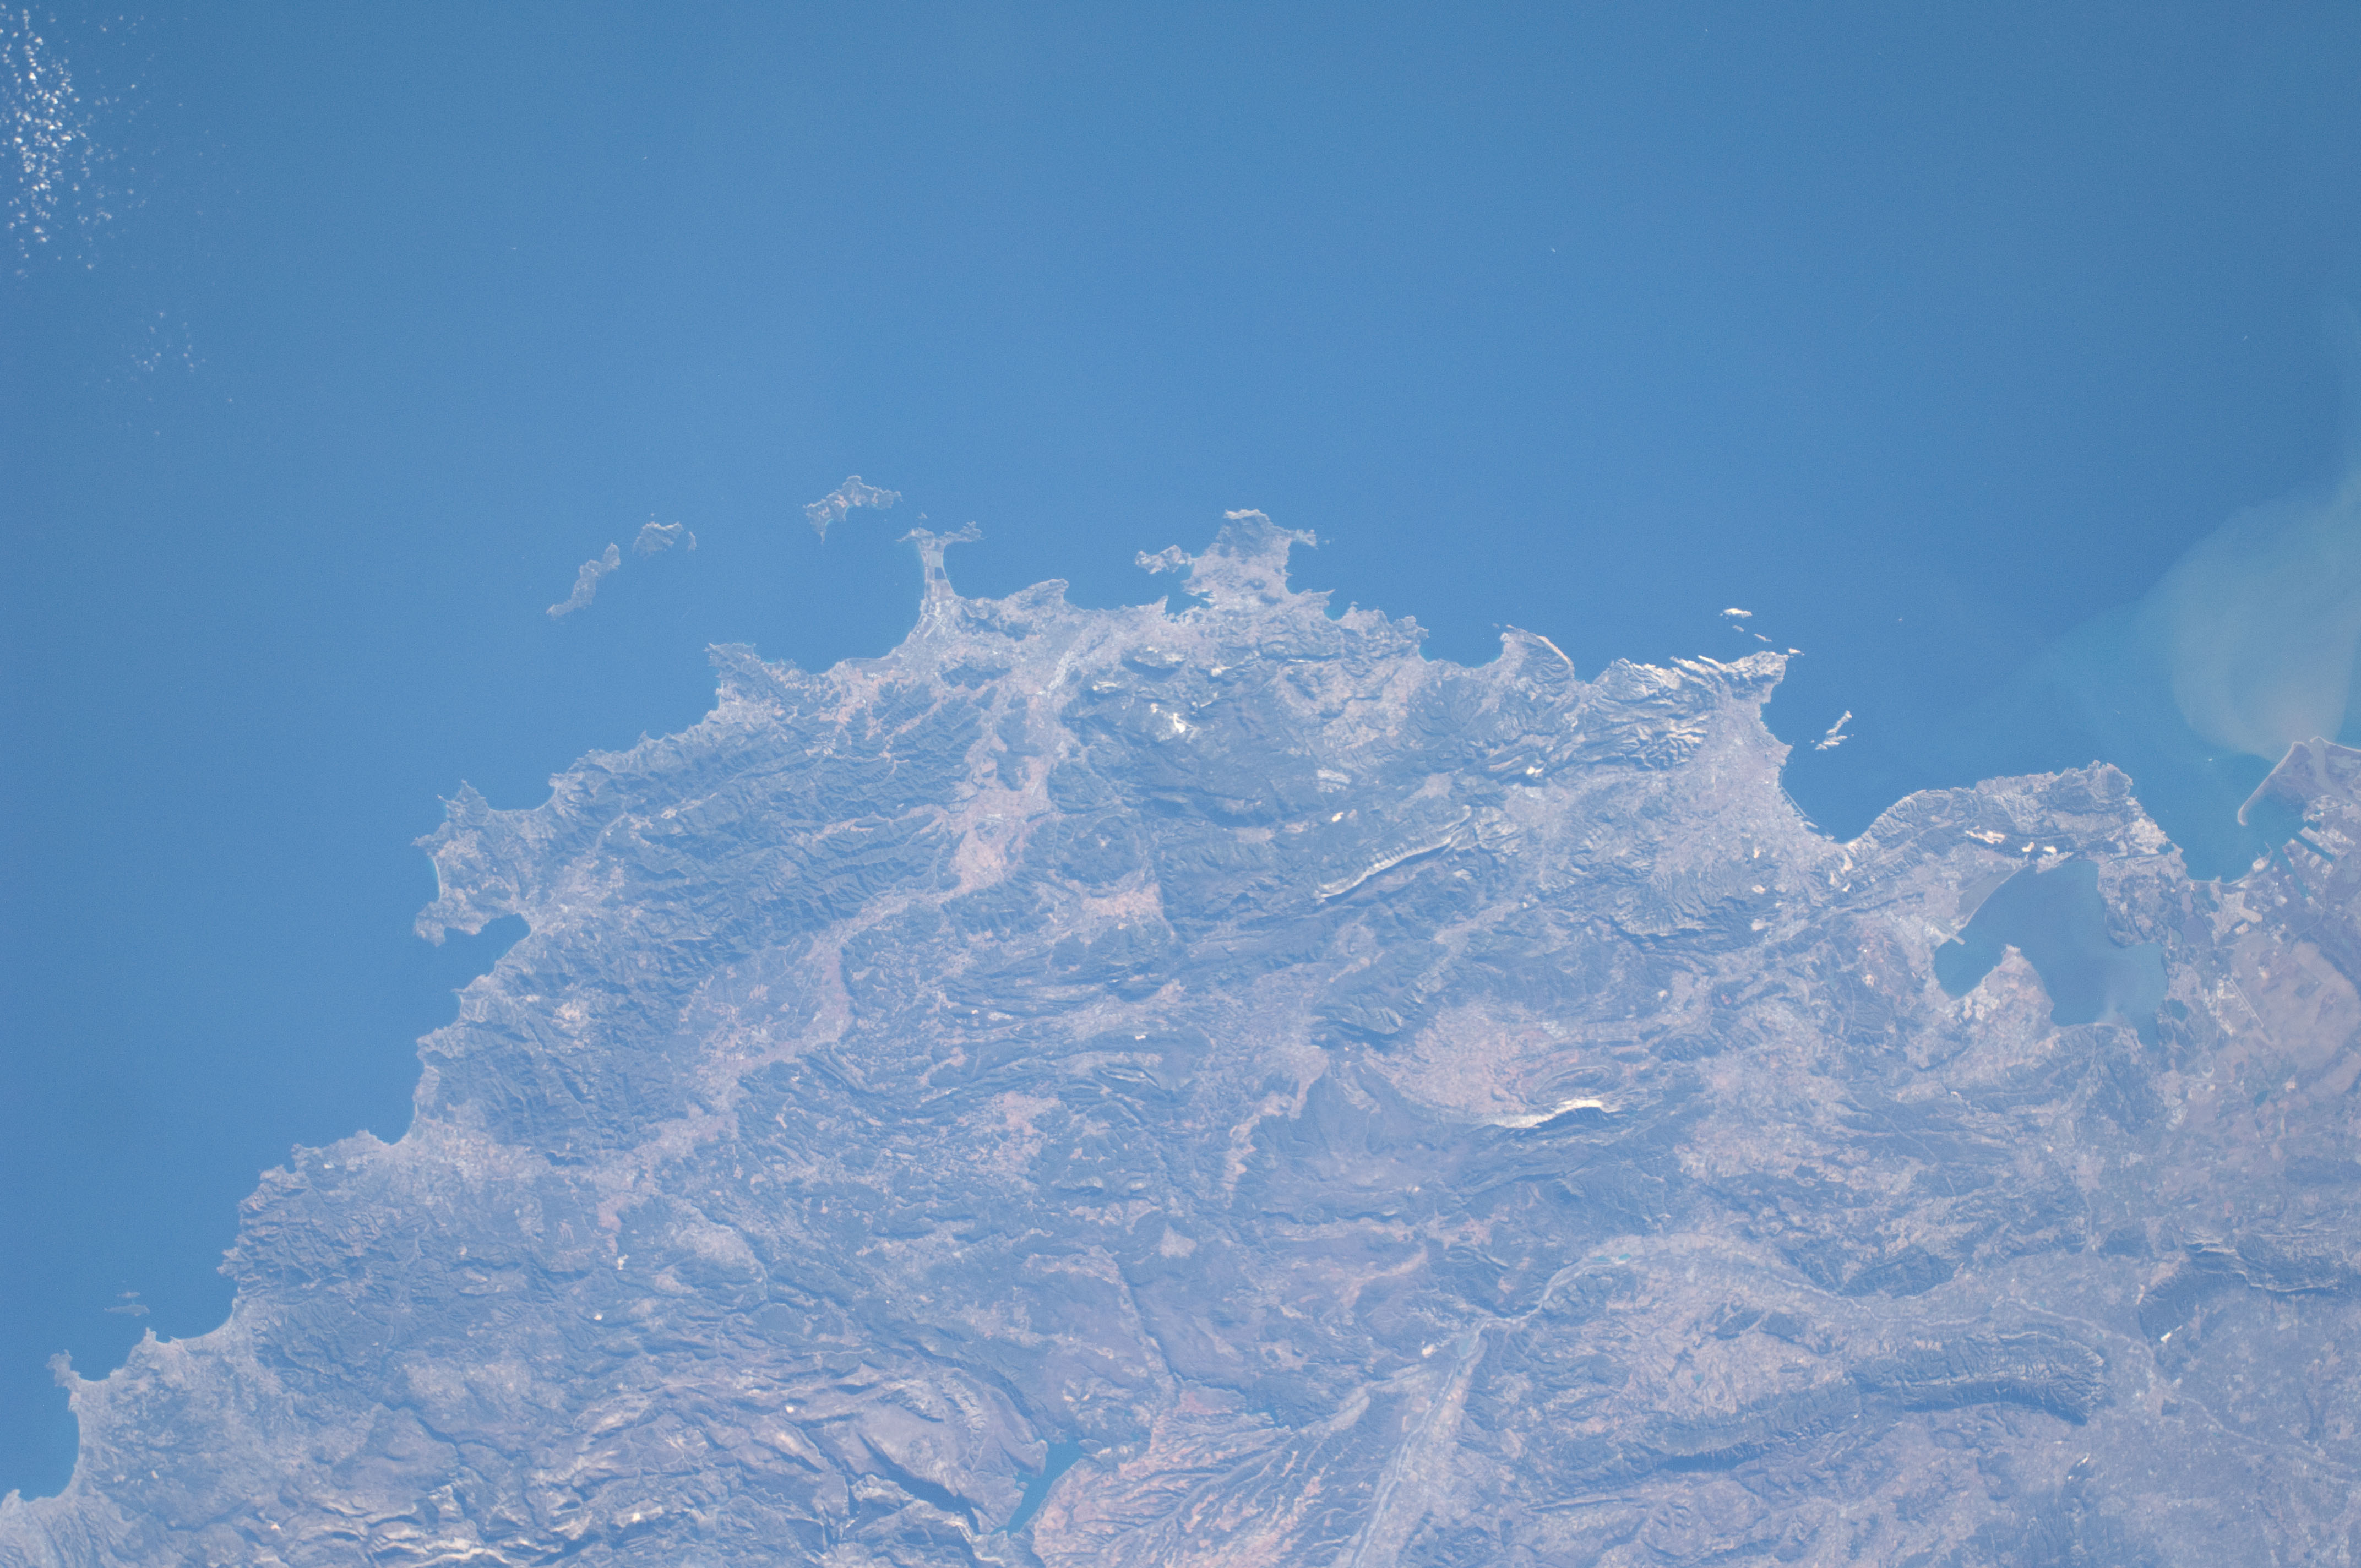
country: FRANCE
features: TOULON AREA, MARSEILLE, COASTLINE
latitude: 43.5
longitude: 6.0
